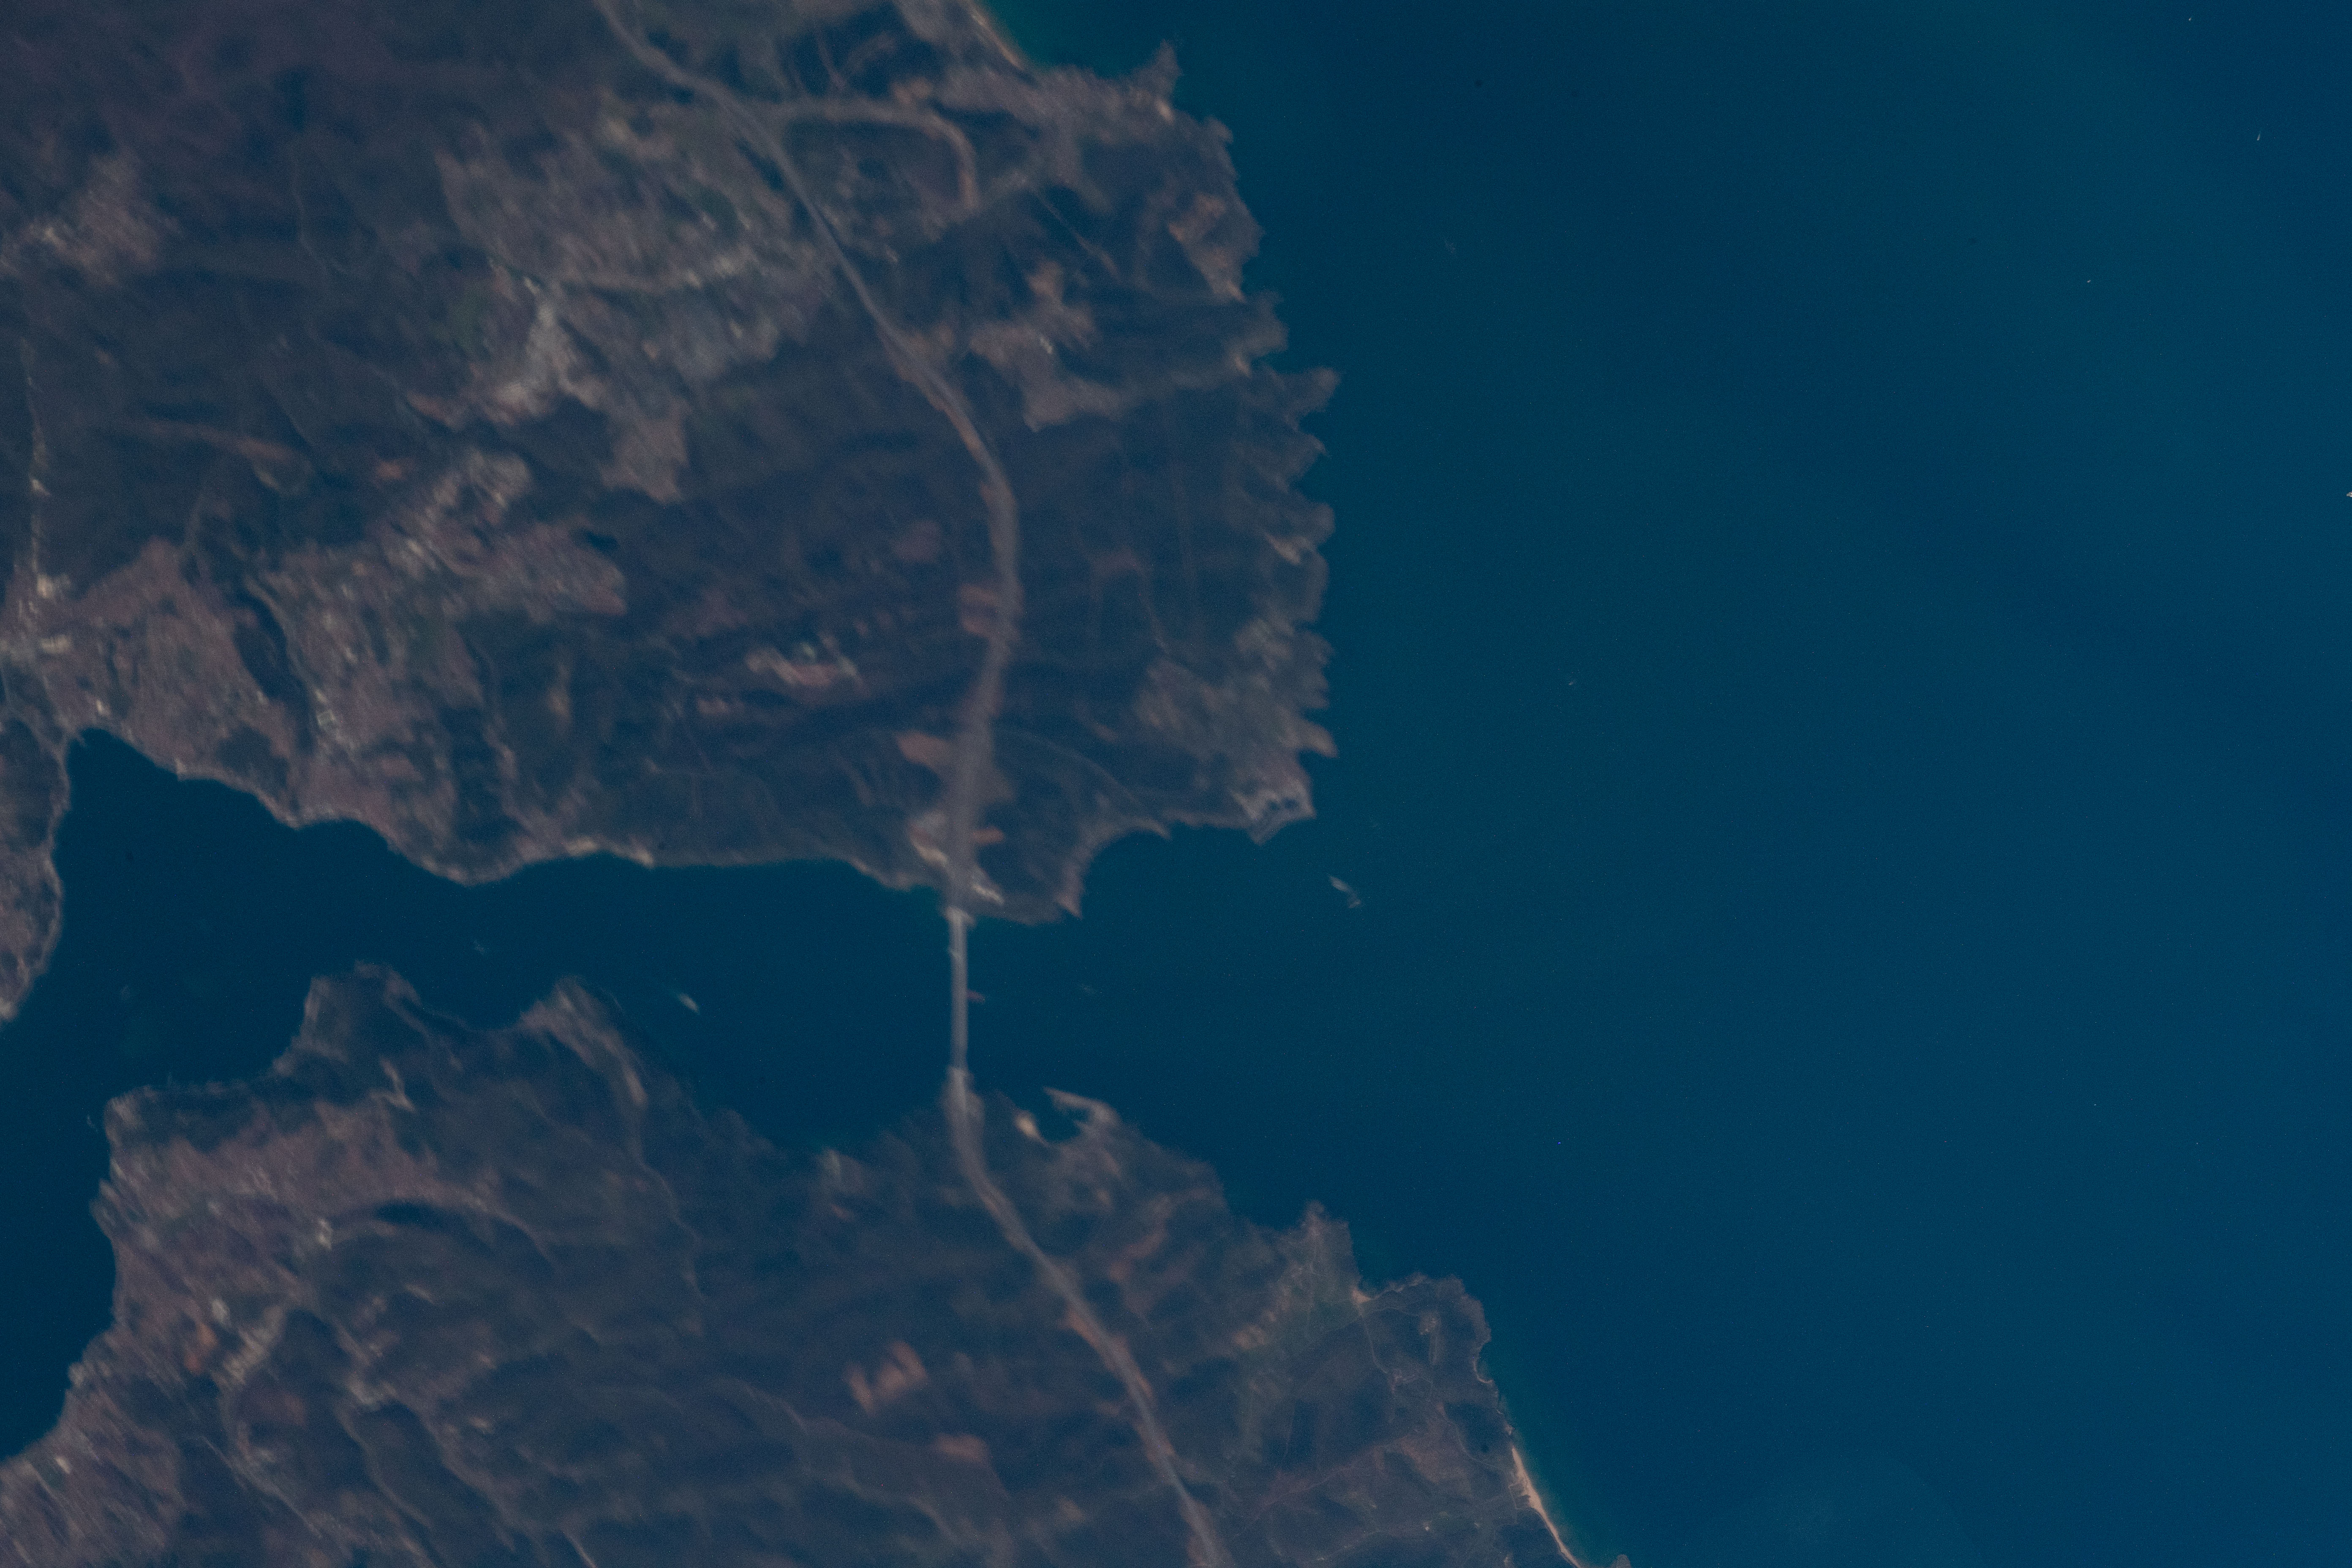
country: TURKEY
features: BOSFORO STRAIT, BLACK SEA
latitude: 41.2
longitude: 29.1
